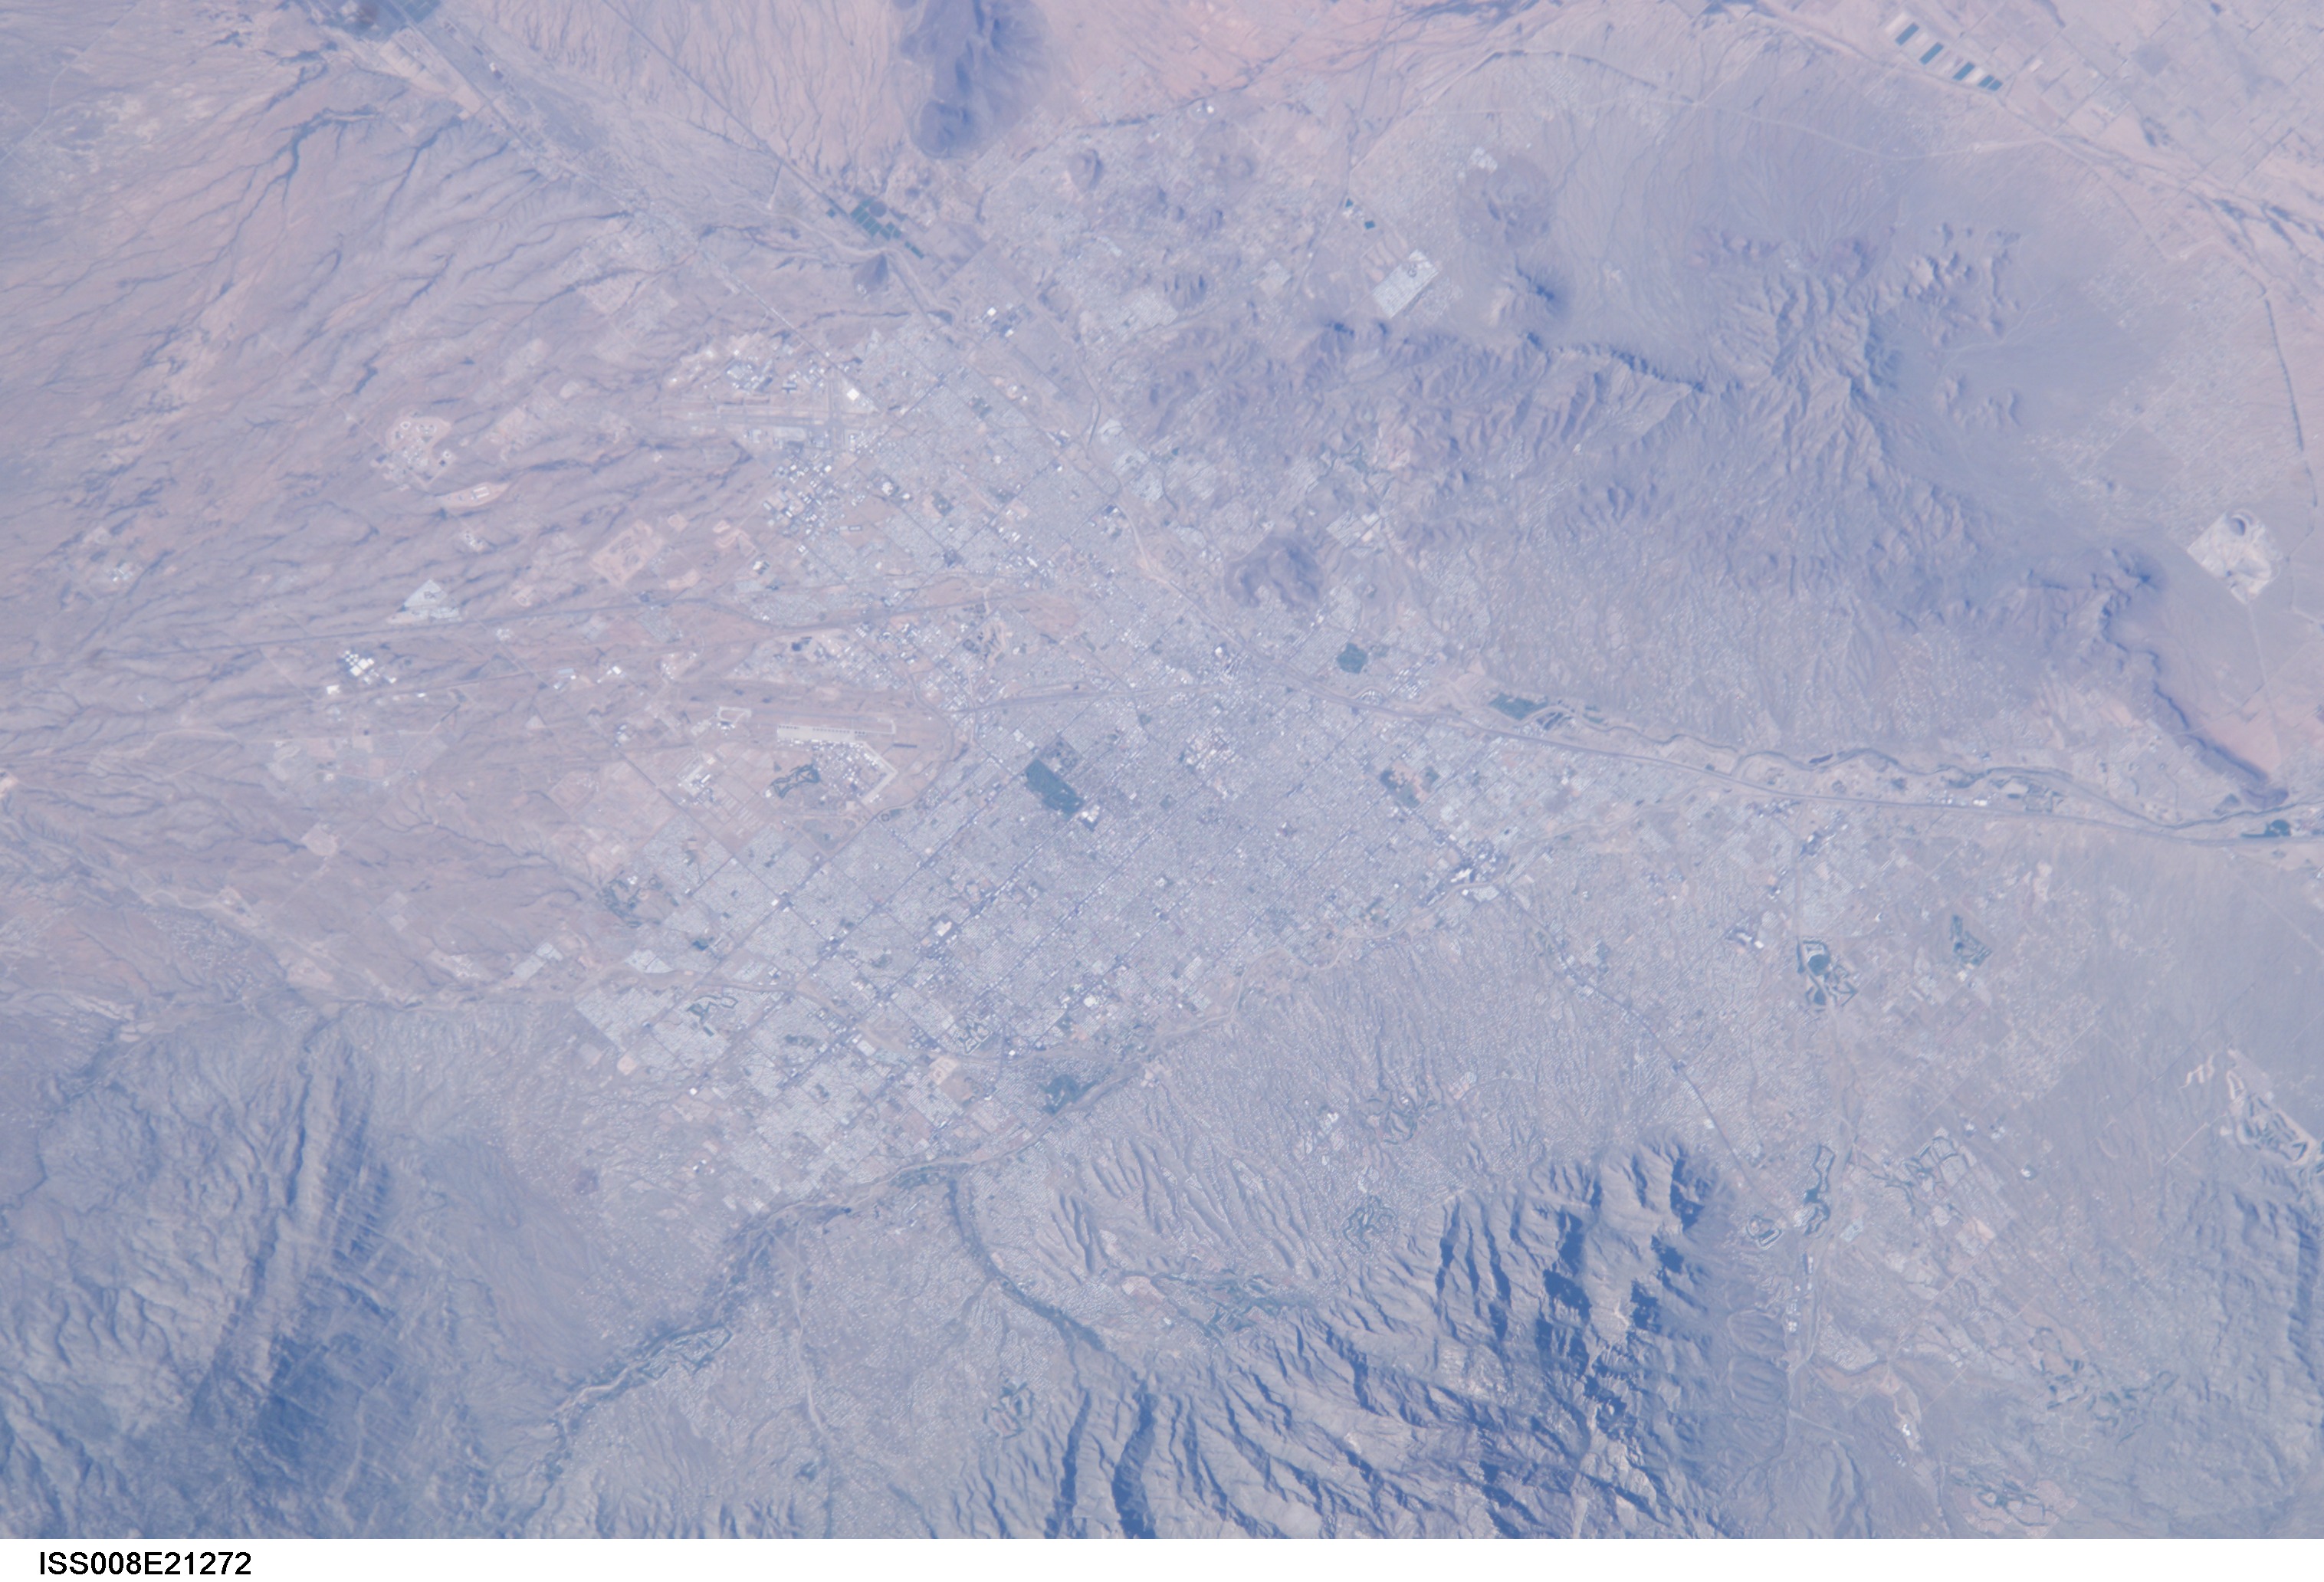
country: USA-ARIZONA
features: TUCSON
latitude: 32.0
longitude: -111.0
